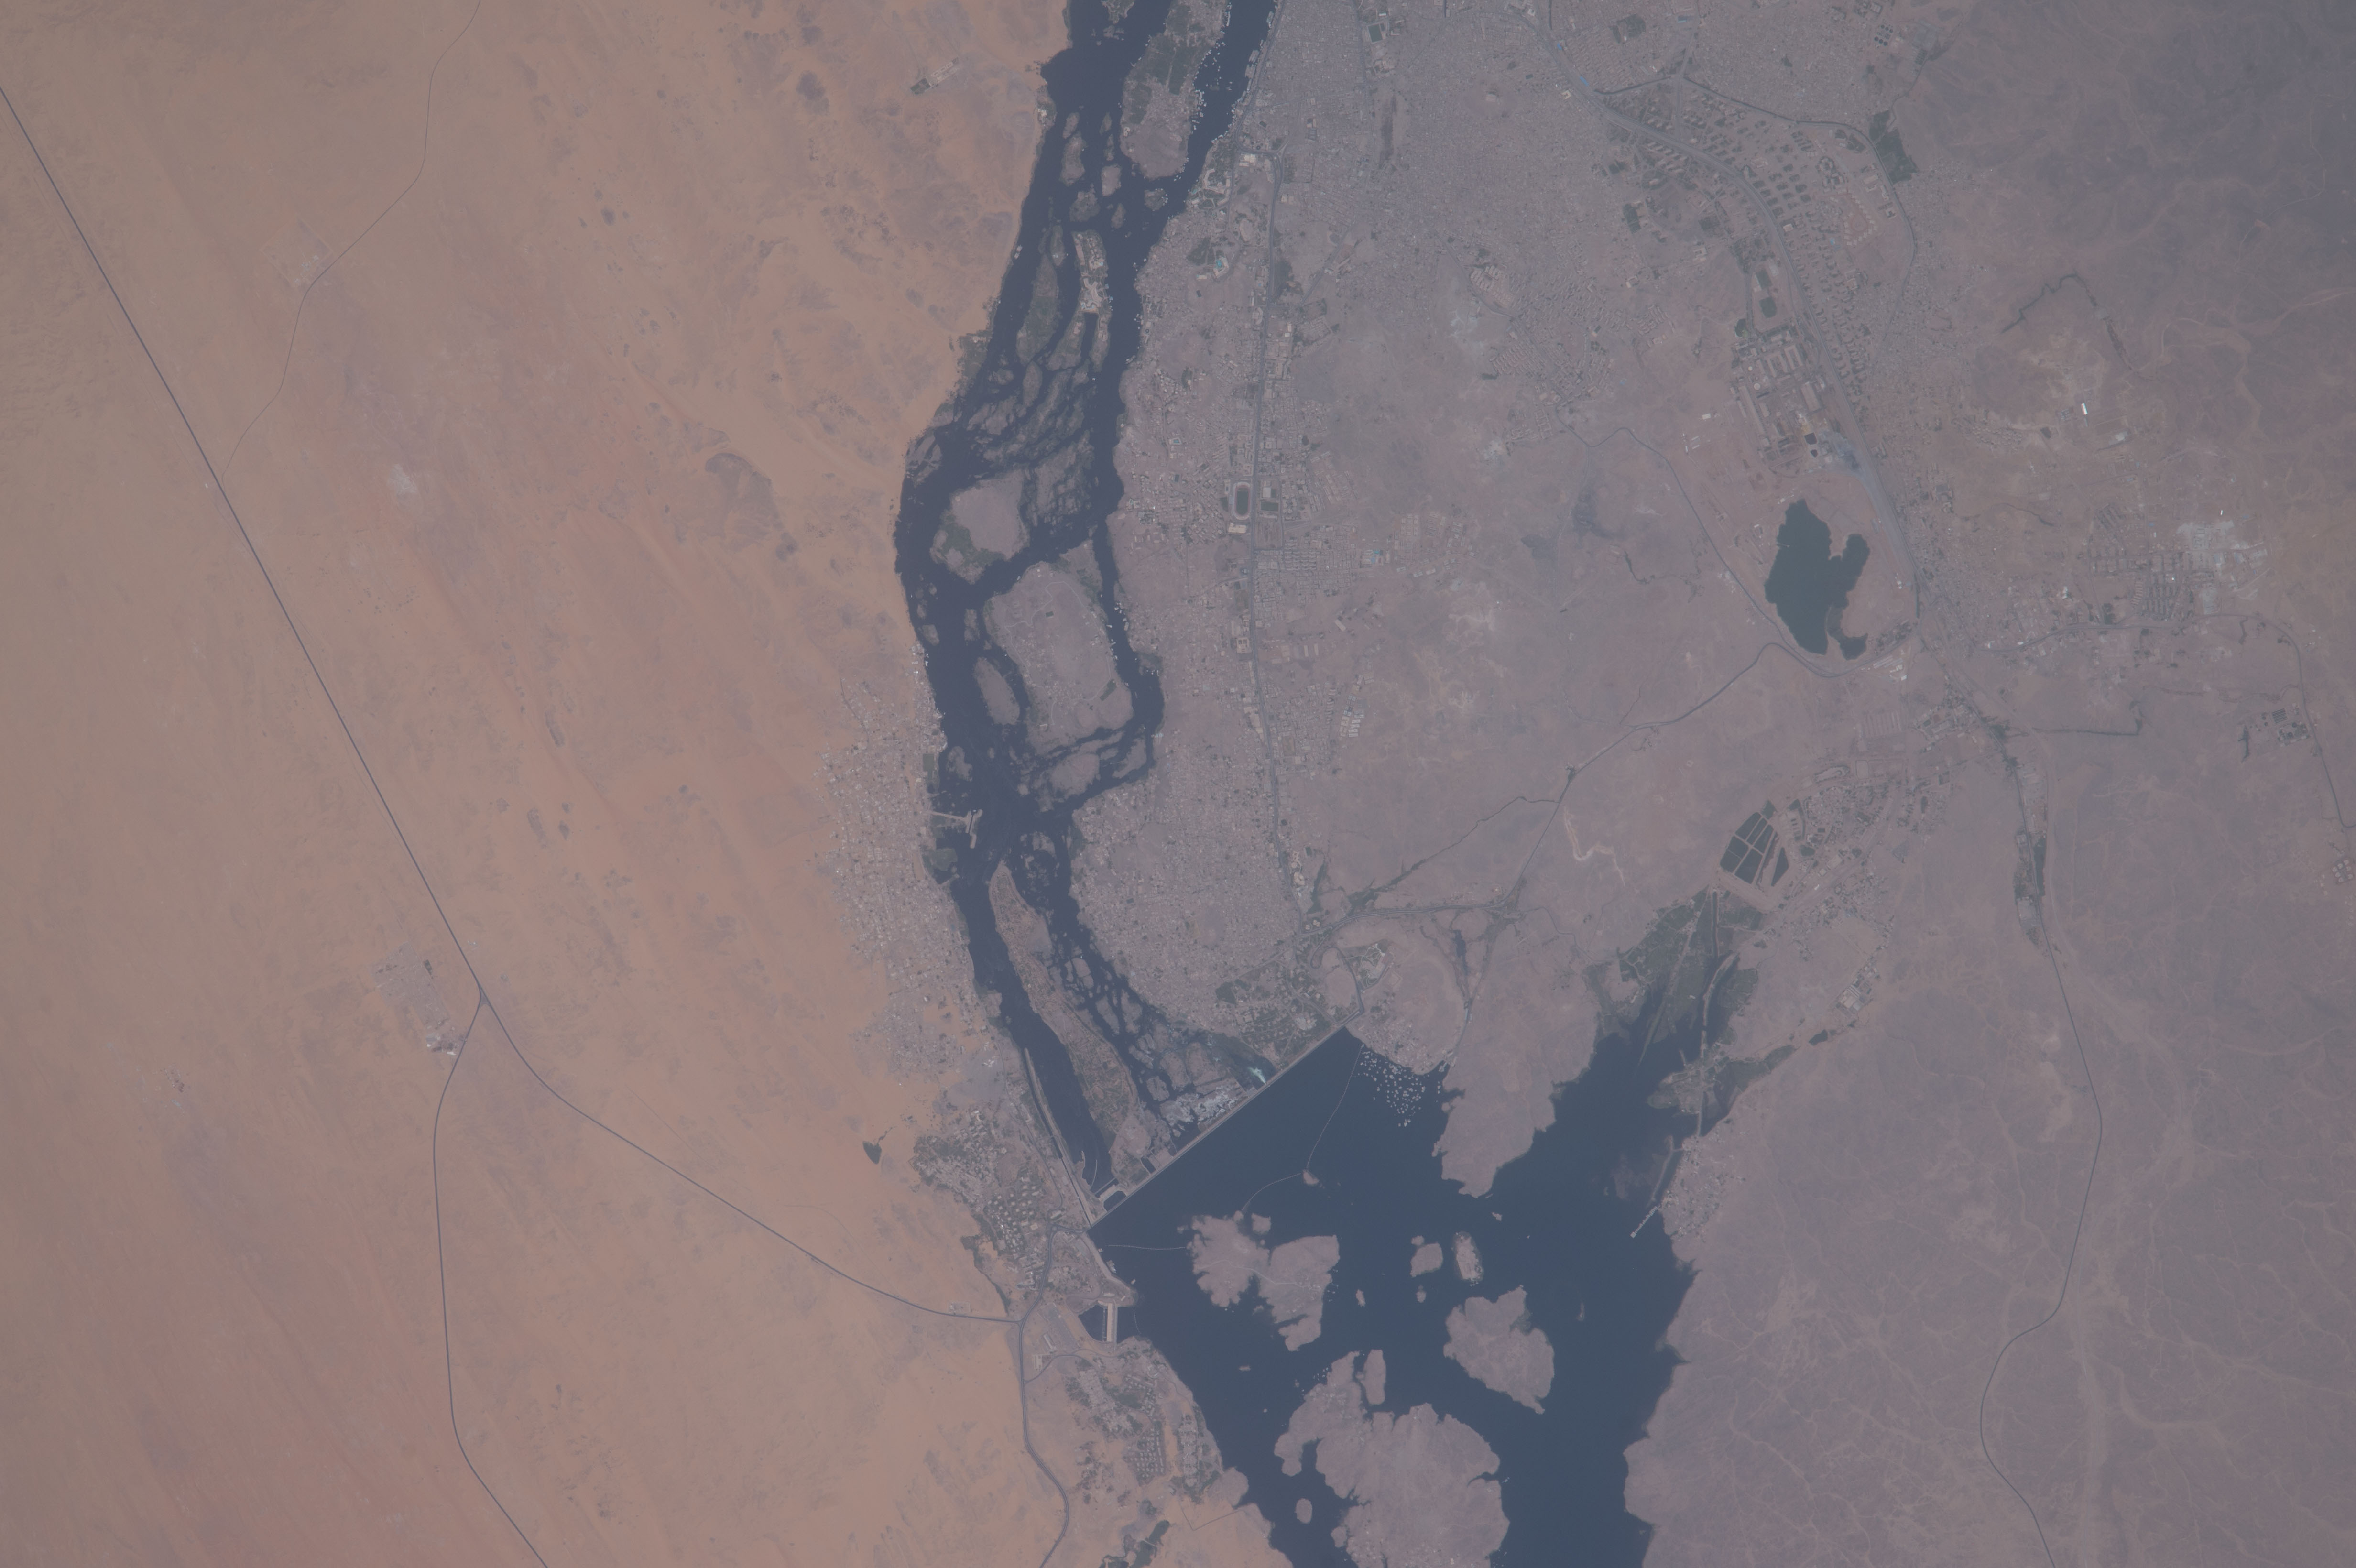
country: EGYPT
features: NILE RIVER, LAKE NASSER, ASWAN-ABU SIMBEL ROAD, EASTERN DESERT, PHILAE, BIGEH, LUXOR-ASWAN, ASWAN, NAGAA SUHAYL GHARB, NAGAA AL KARUR, NAGAA JABAL SHISHAH, RED SEA
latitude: 24.1
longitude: 32.9
